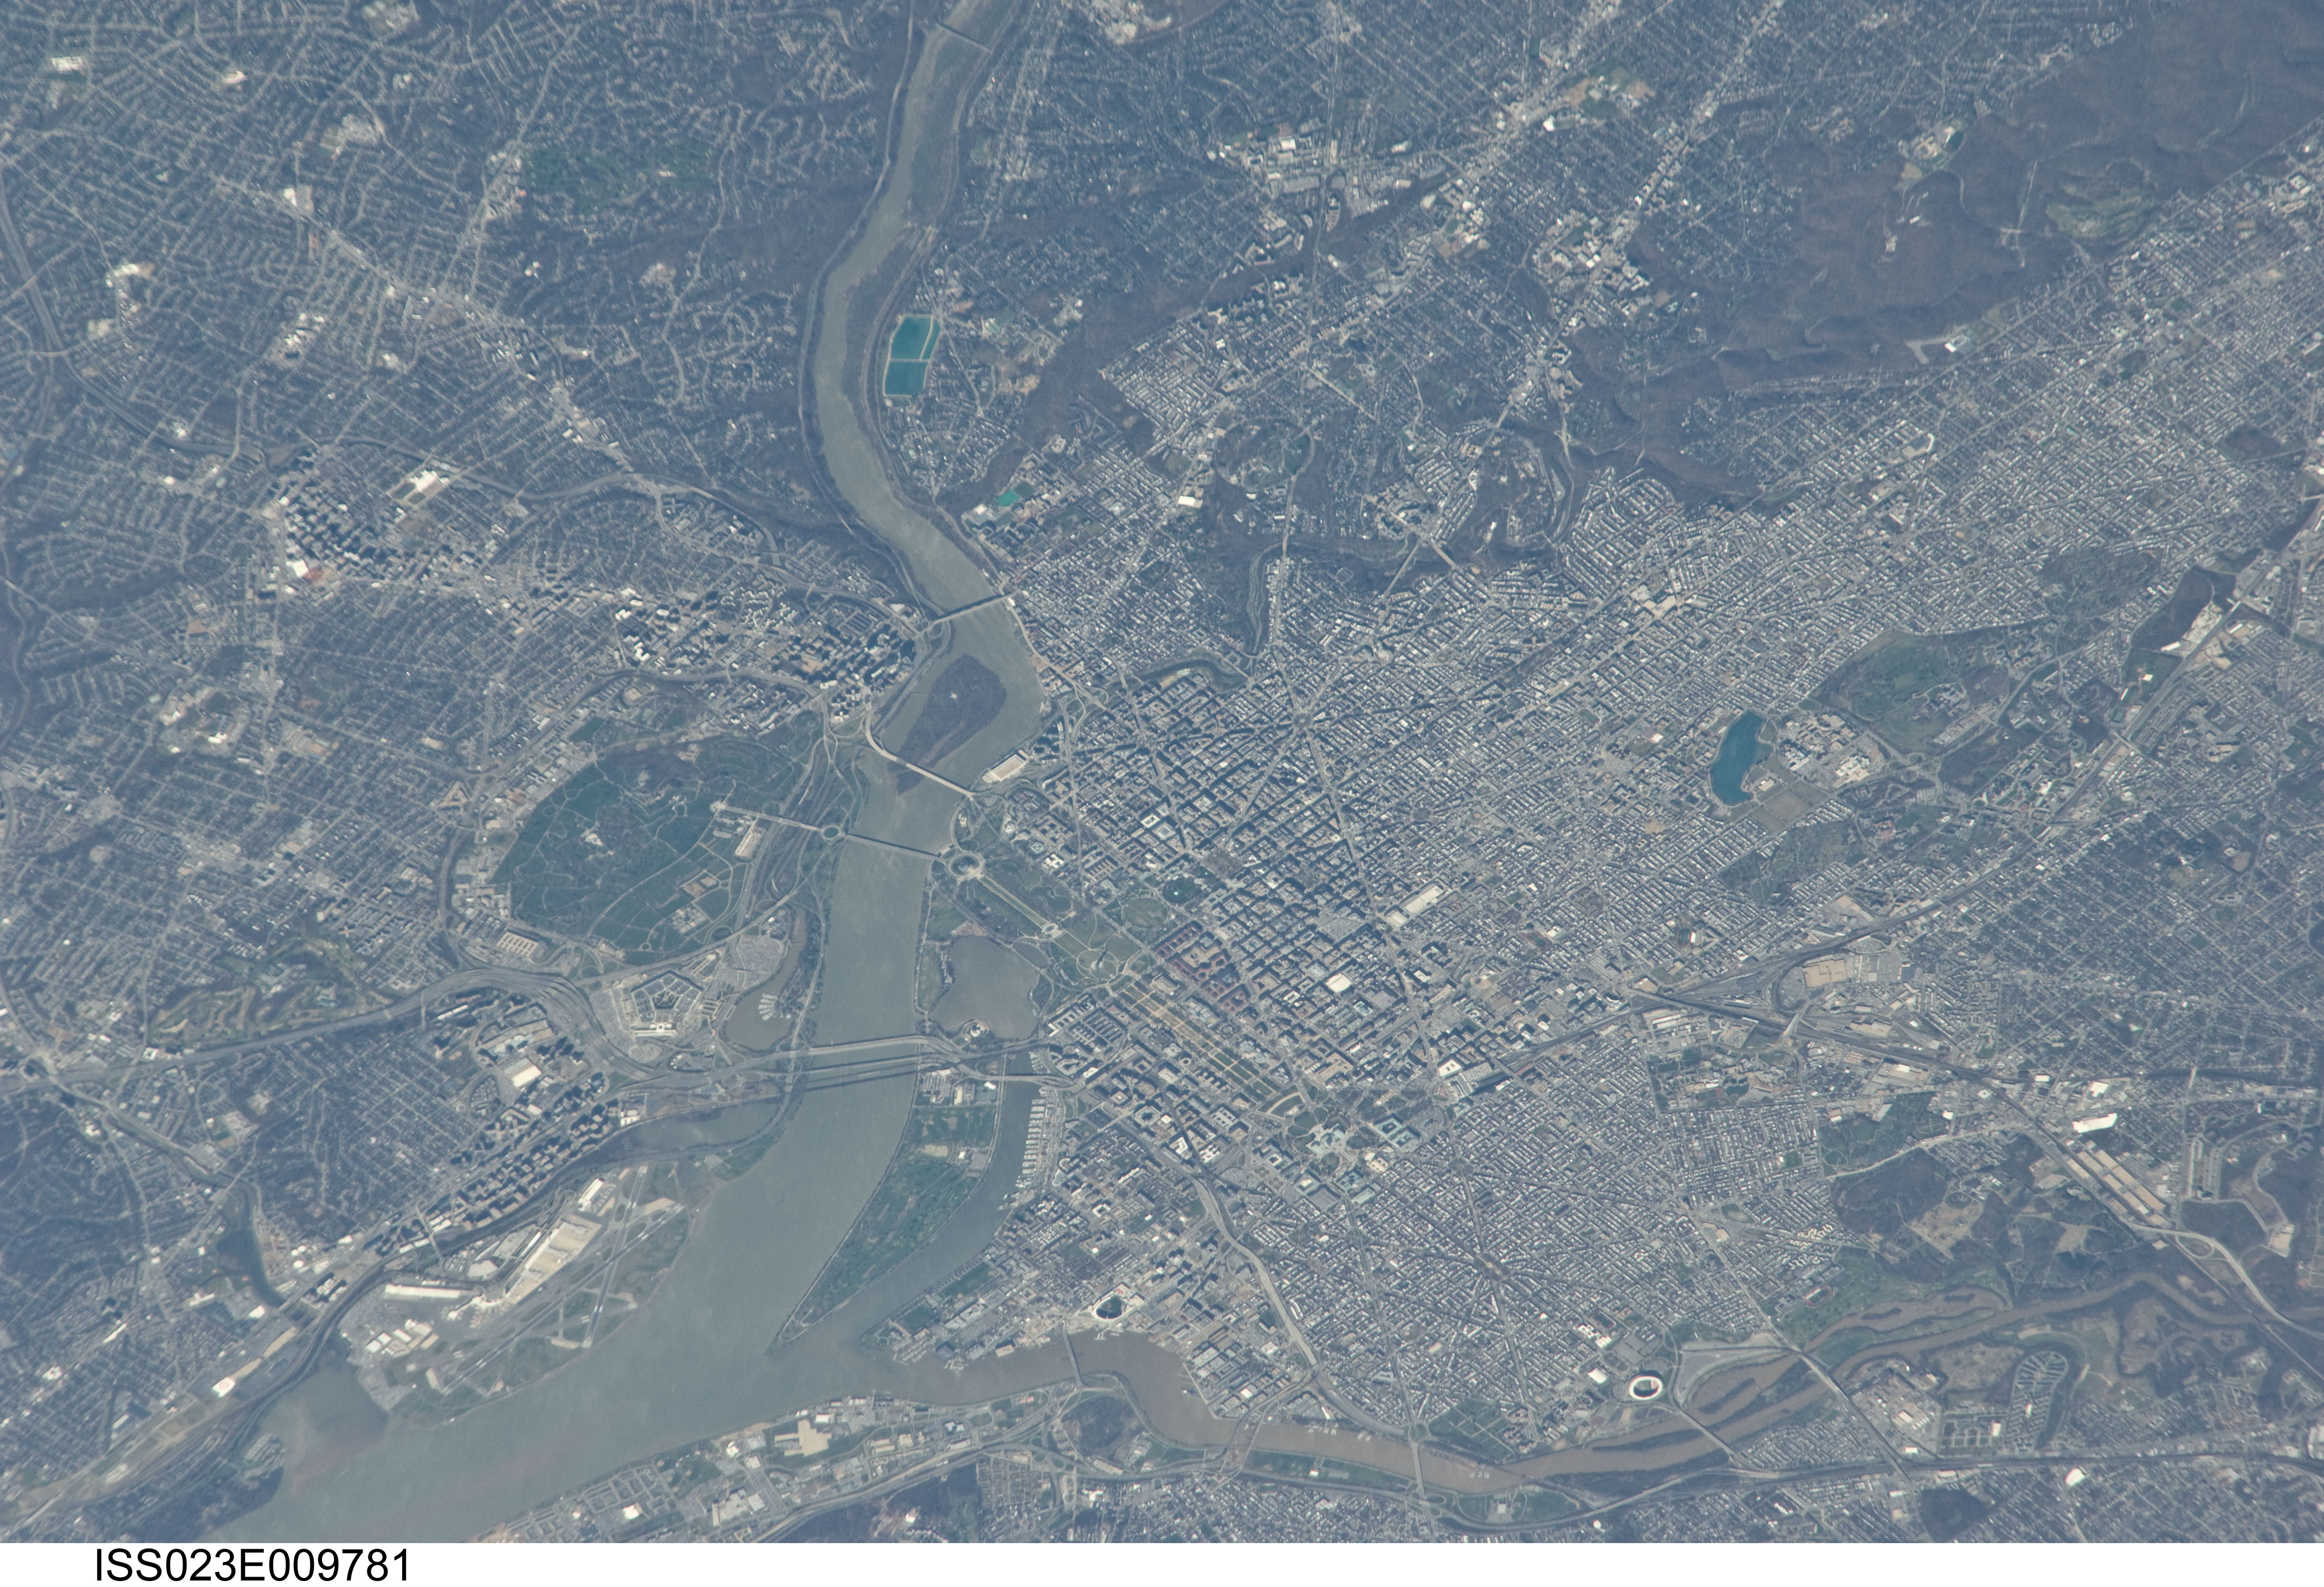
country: USA-DC
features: WASHINGTON DC, POTOMAC RIVER, RONALD REAGAN WASHINGTON NATIONAL AIRPORT
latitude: 38.9
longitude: -77.0
